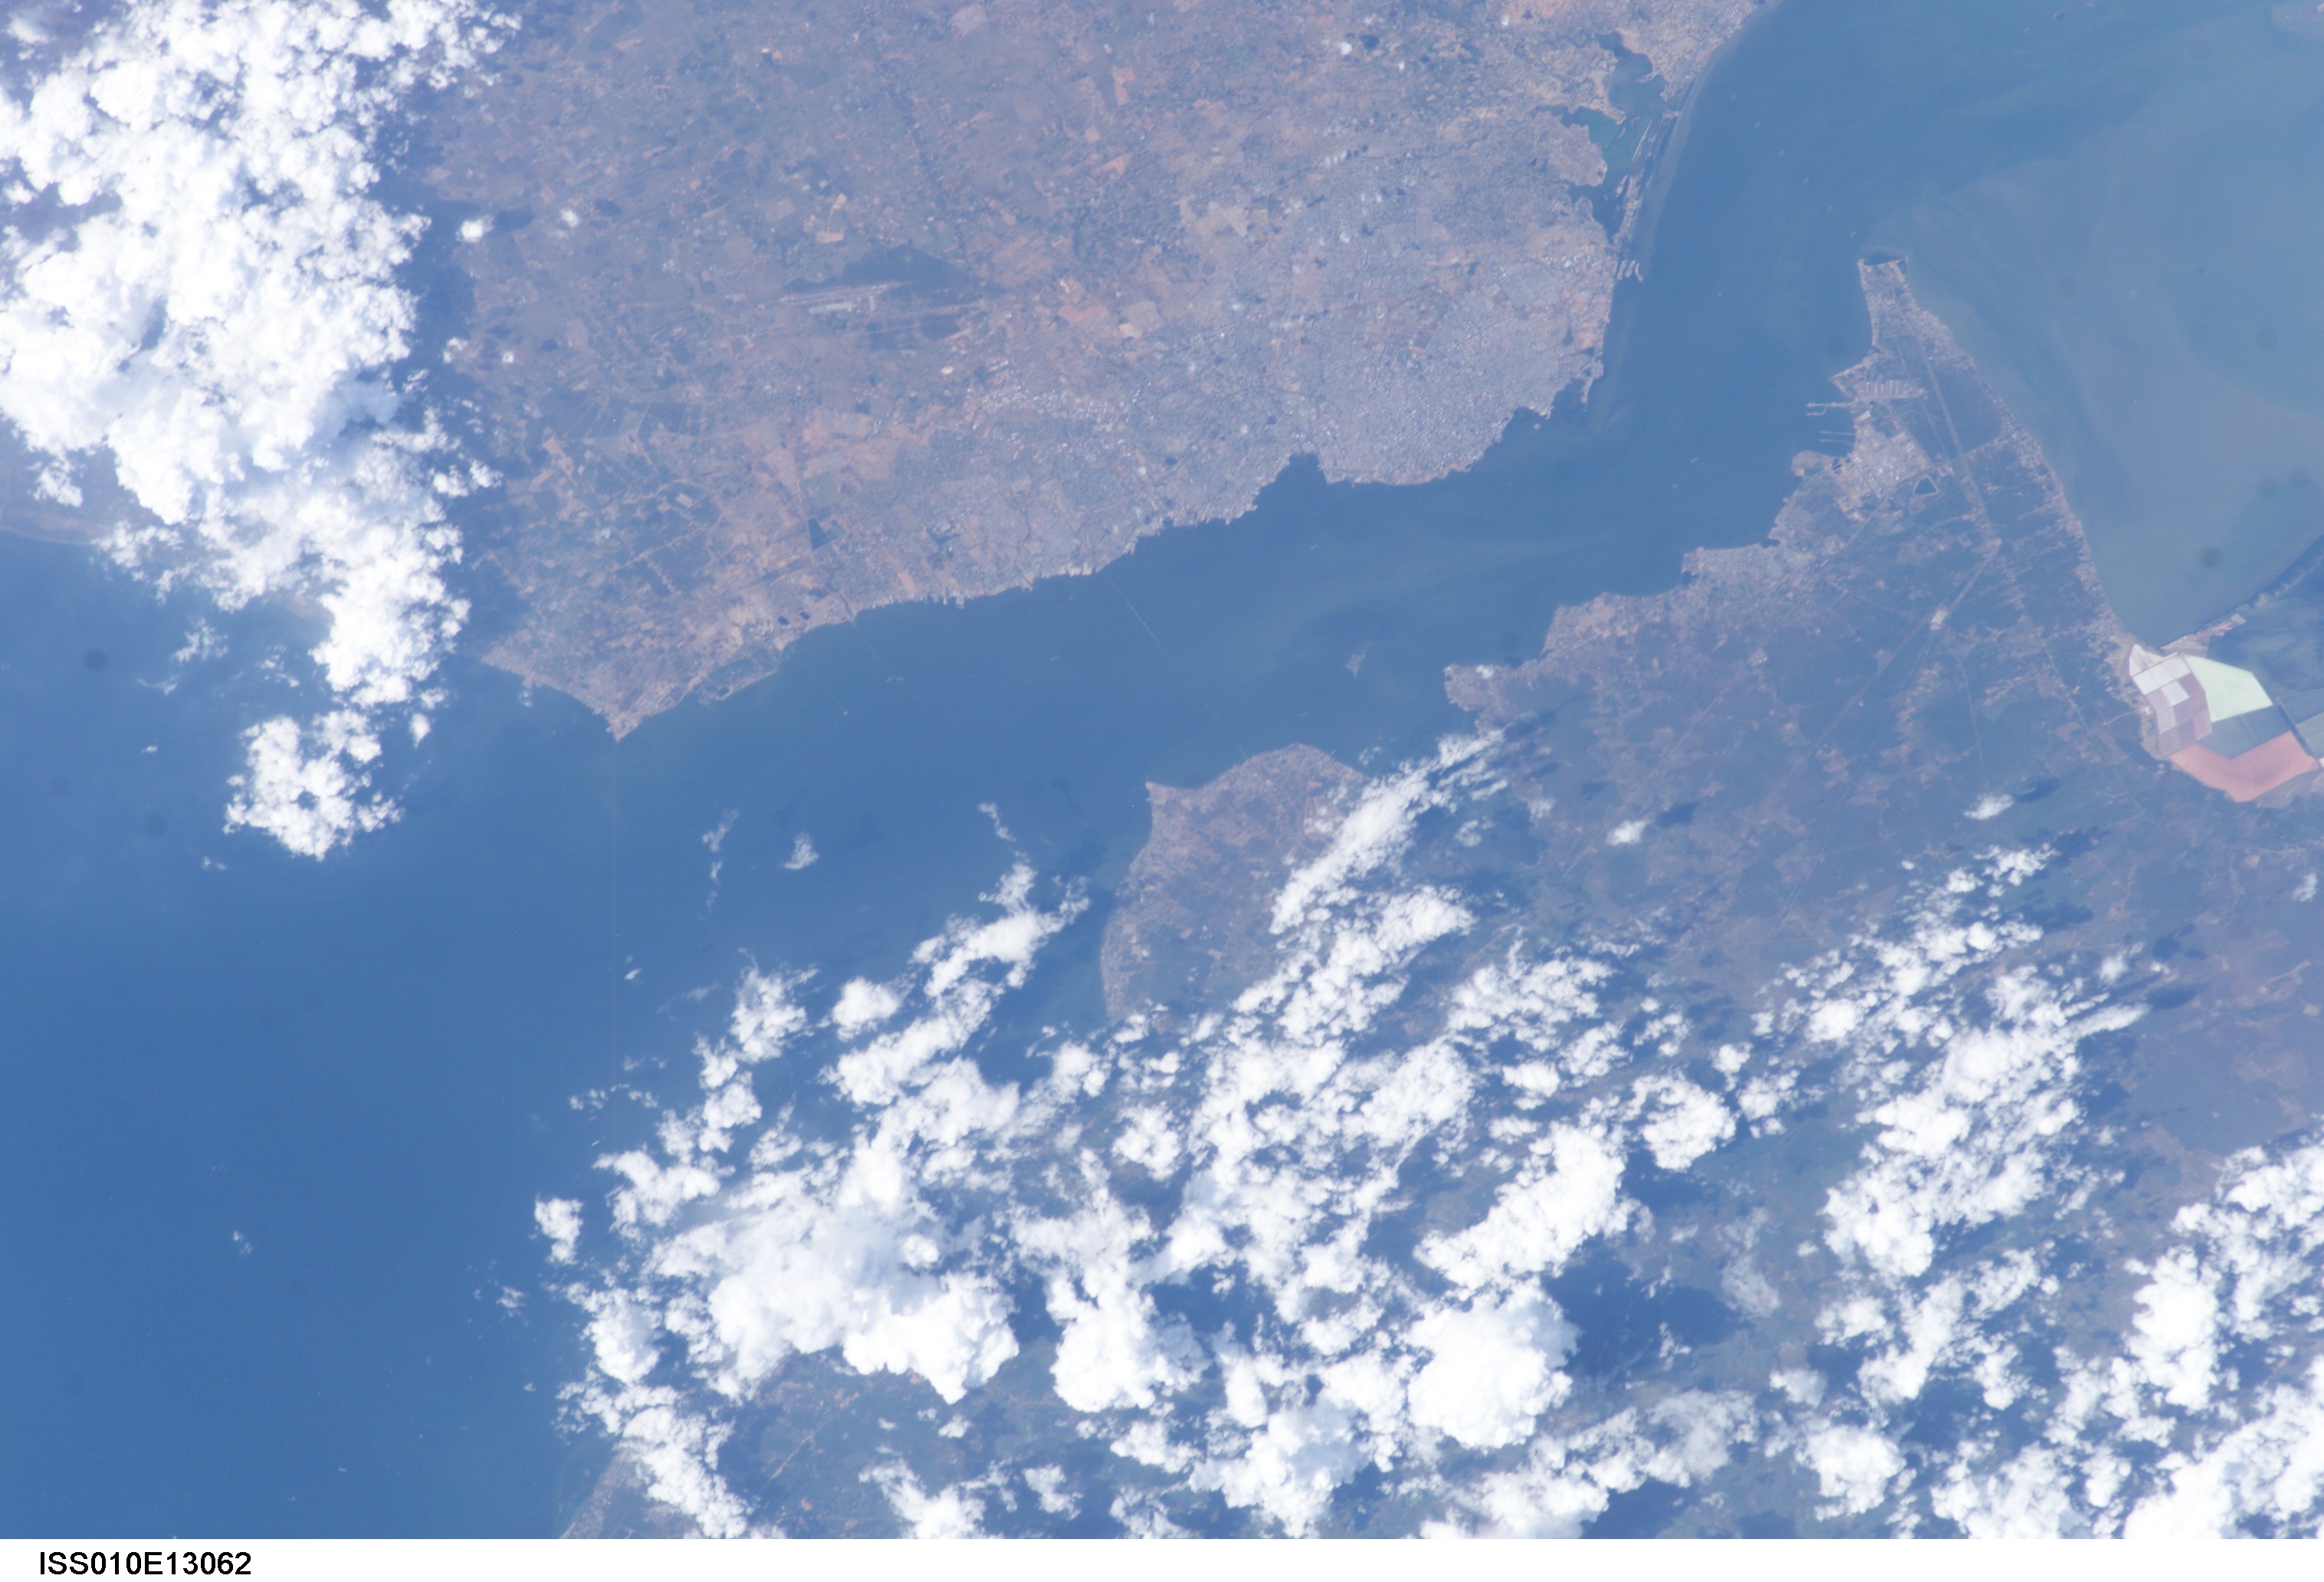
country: VENEZUELA
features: MARACAIBO, PORT AND CHANNEL
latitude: 10.5
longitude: -71.5
